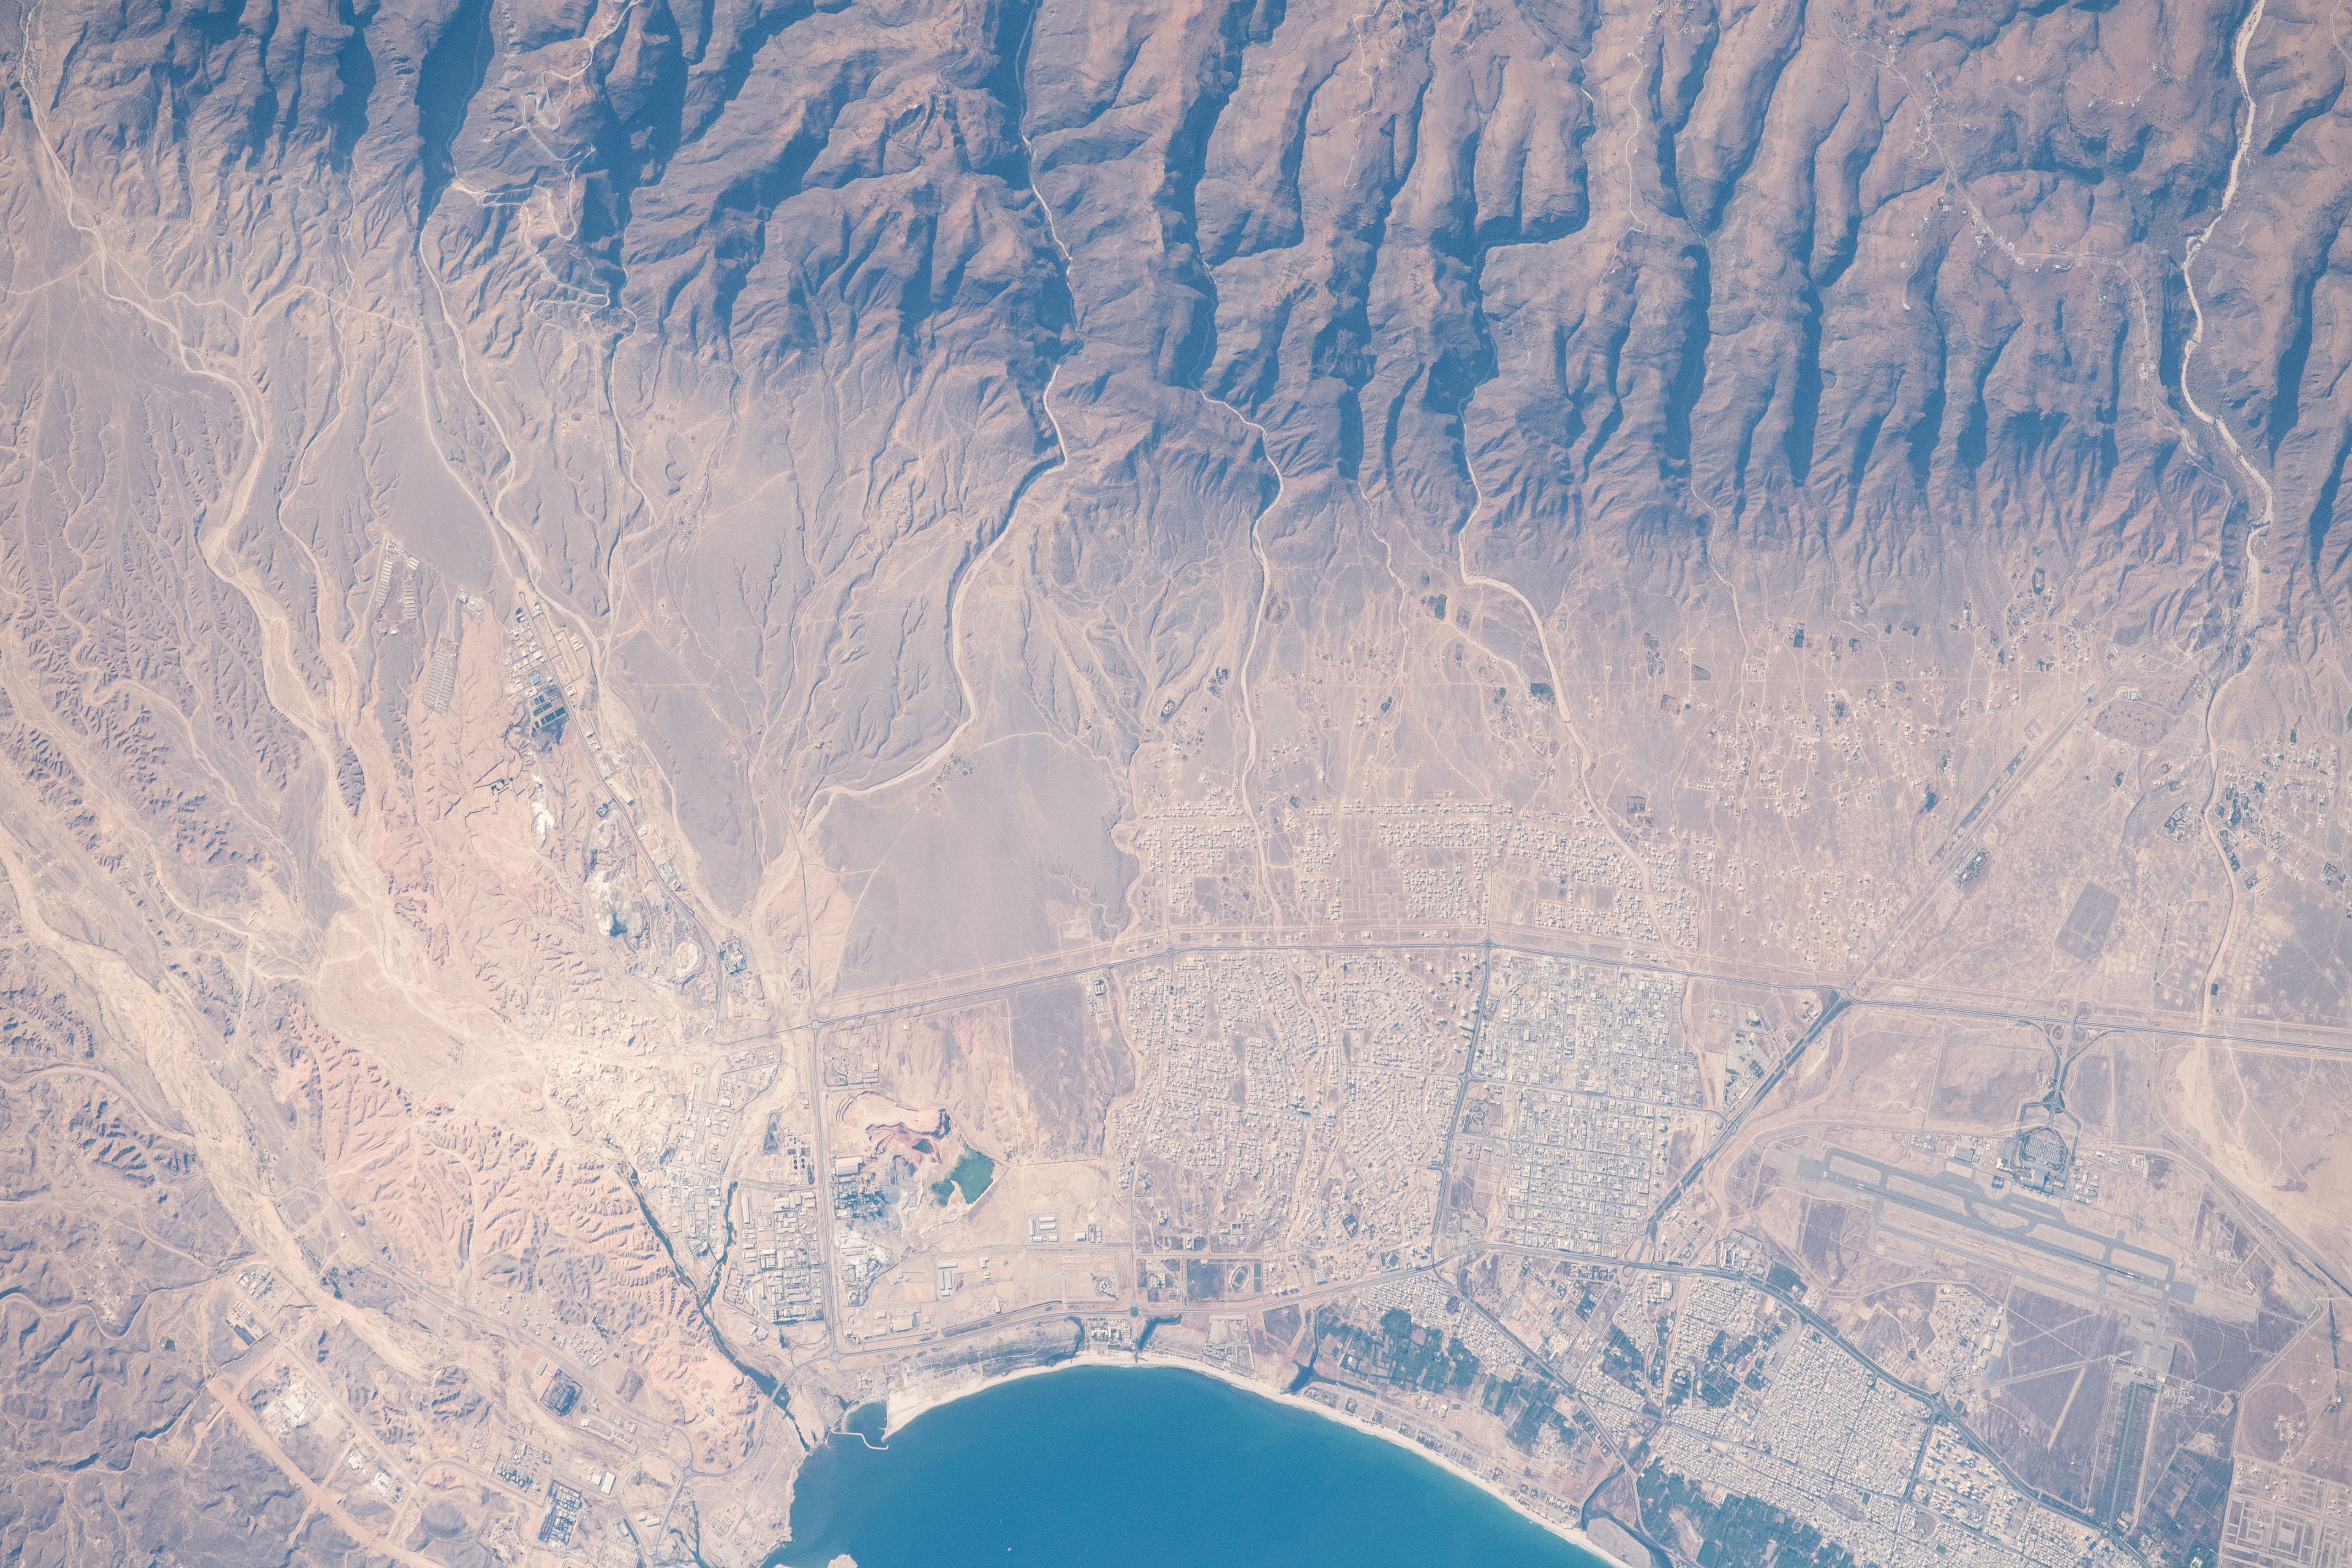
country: OMAN
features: QAFTAT
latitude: 17.0
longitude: 54.0
